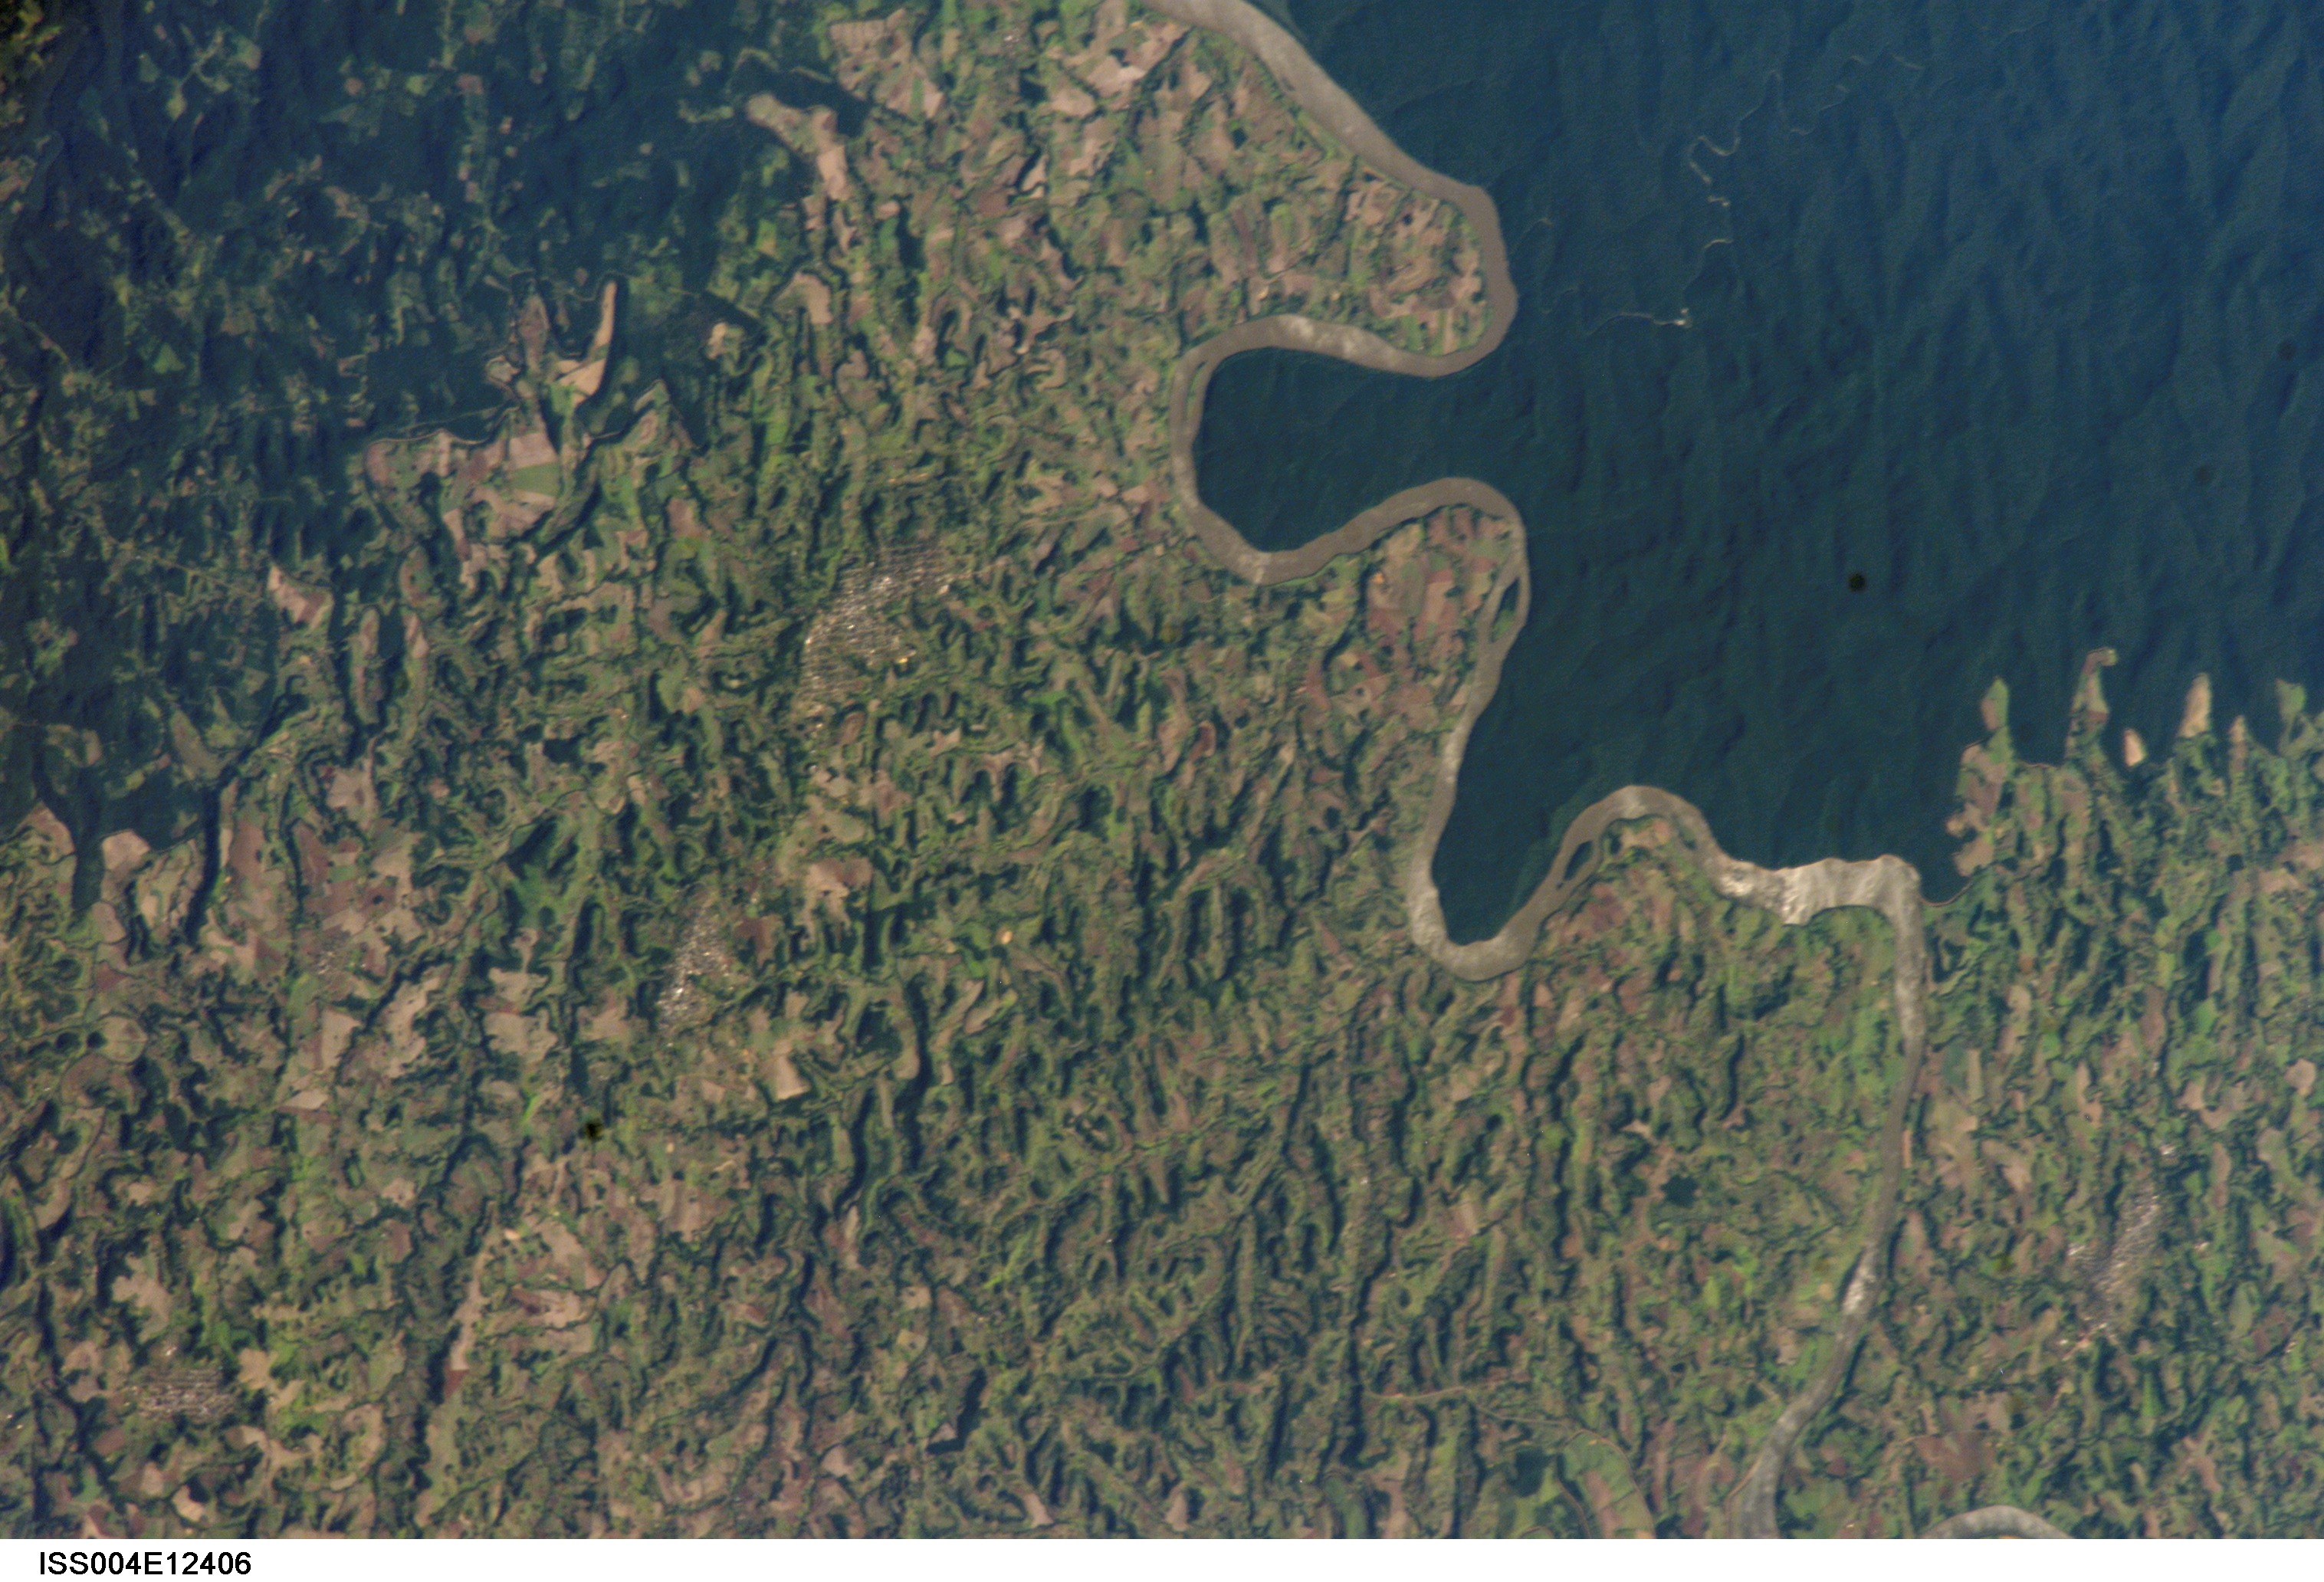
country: BRAZIL
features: RIO IGUACU
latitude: -25.5
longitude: -53.5
